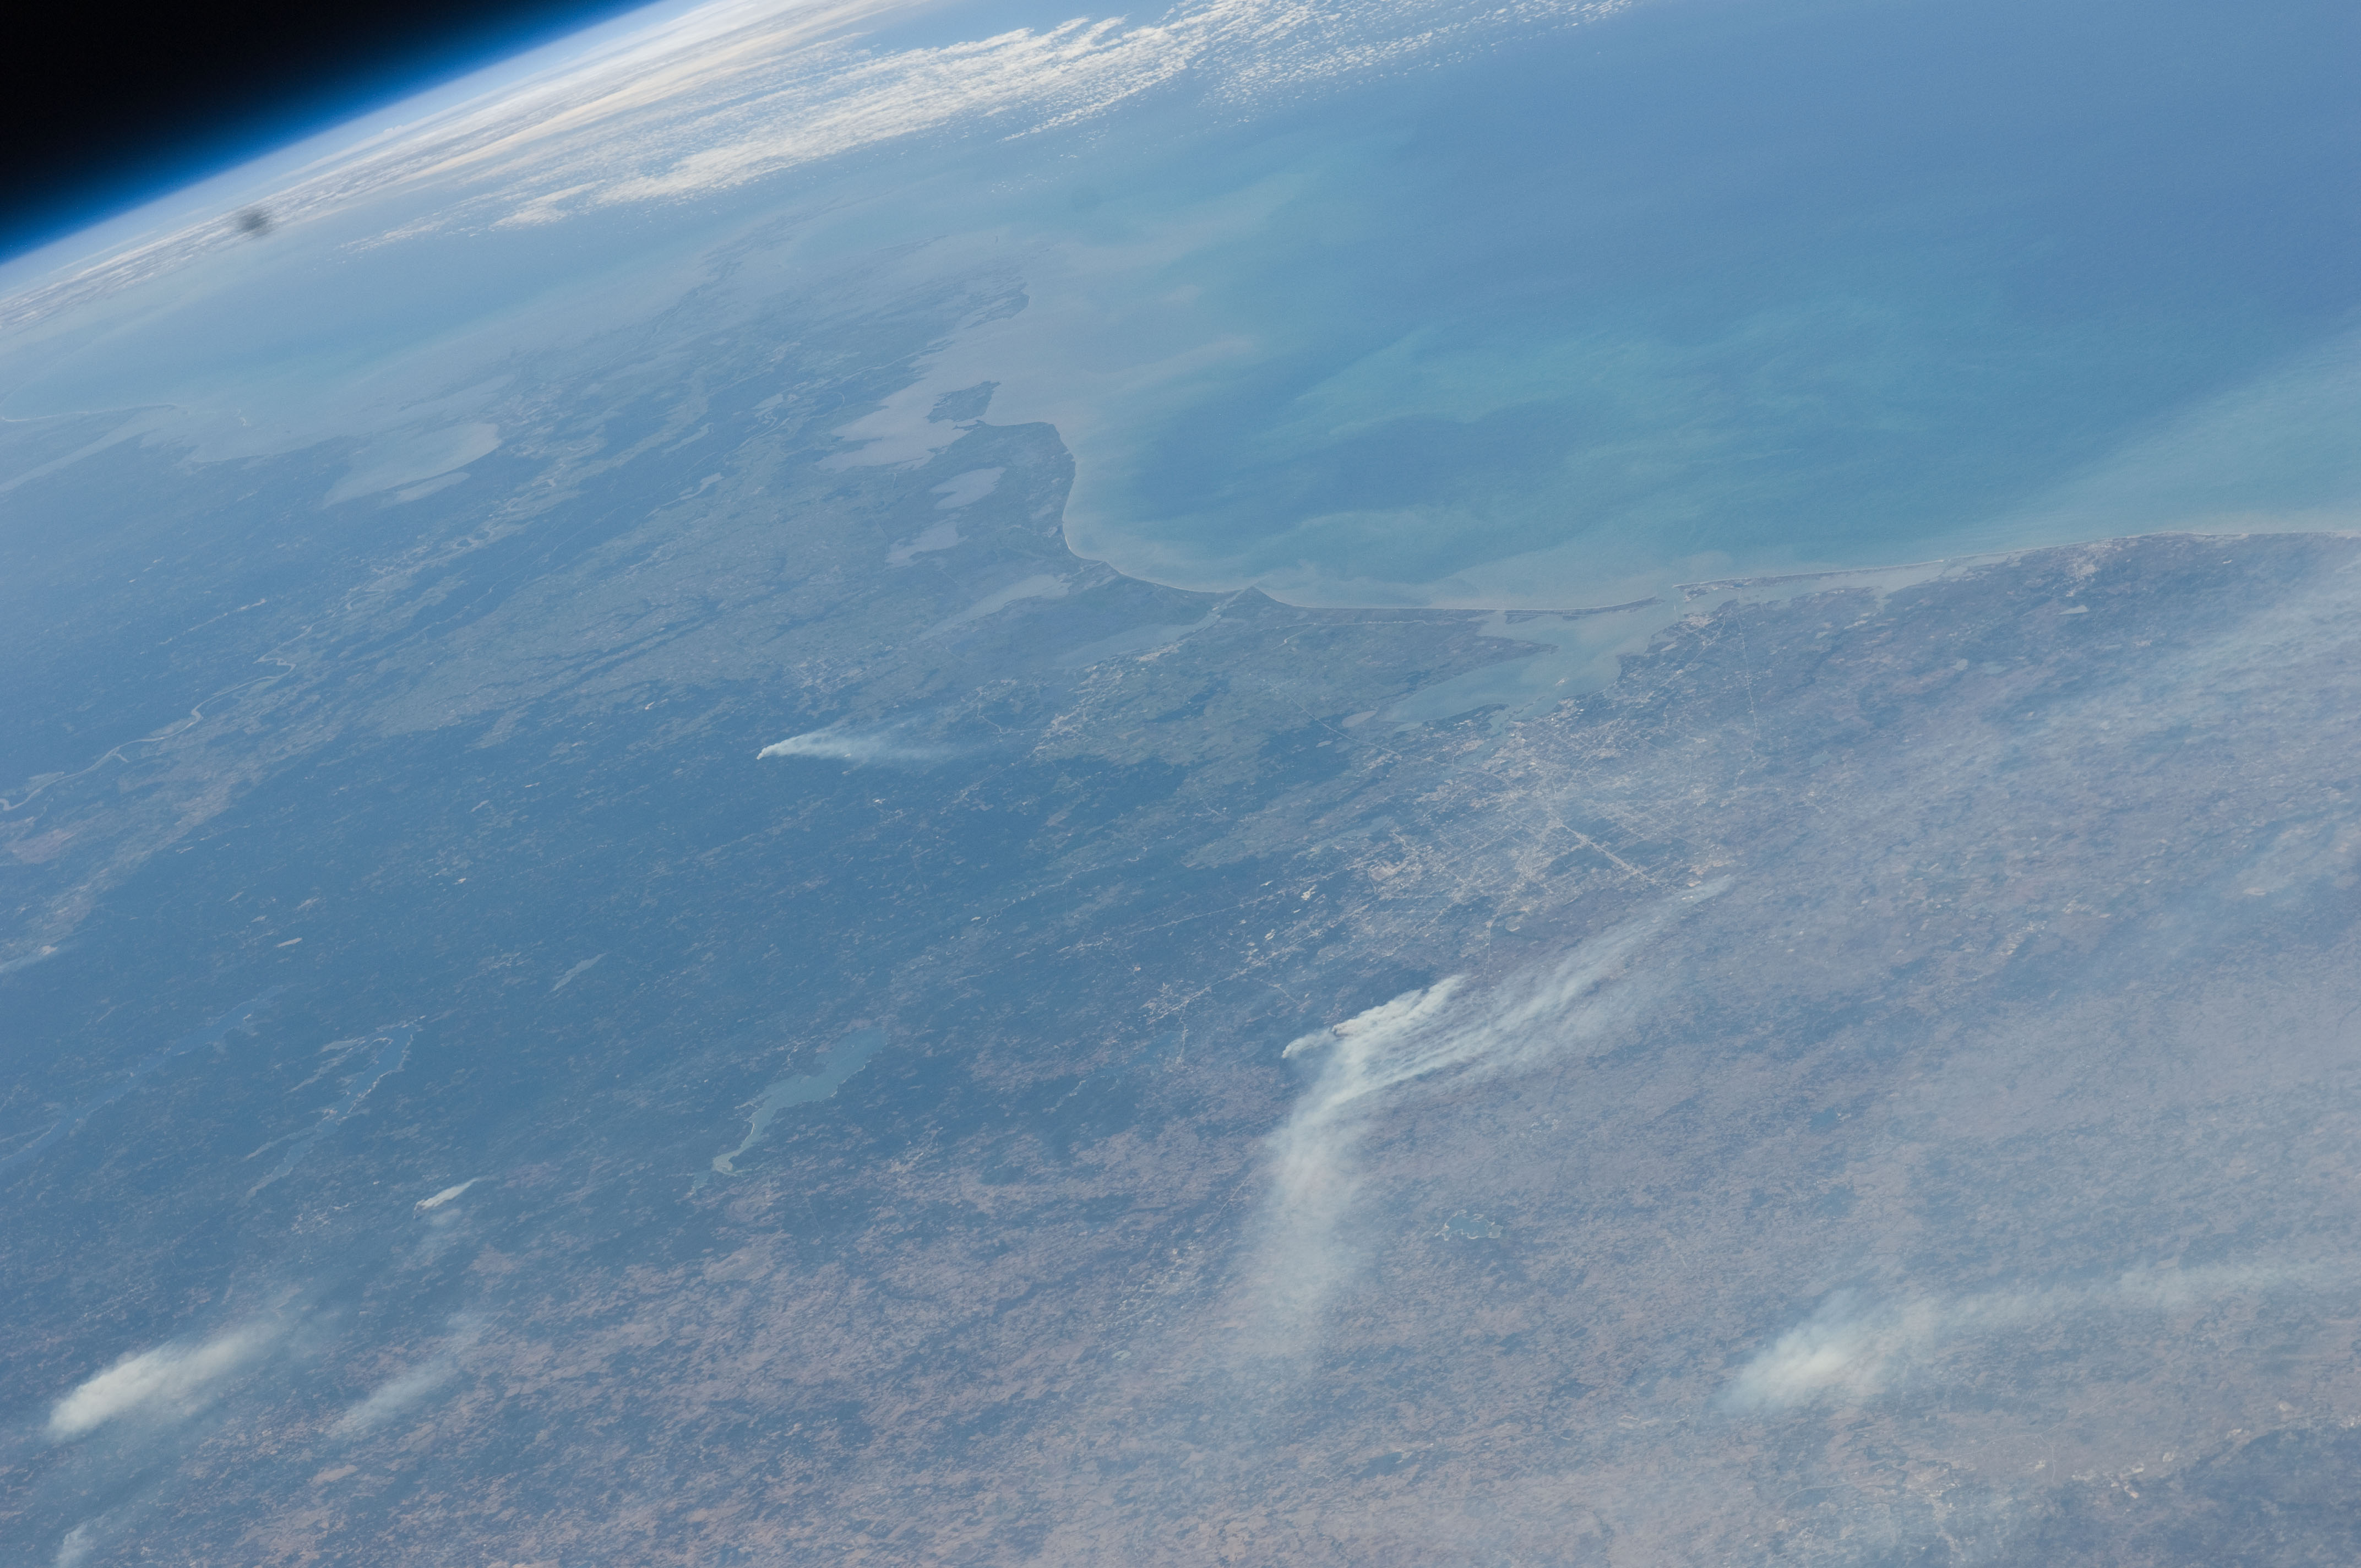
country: USA-TEXAS
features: PAN-WILDFIRES, HAZE, HOUSTON REGION
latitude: 30.0
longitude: -95.0
